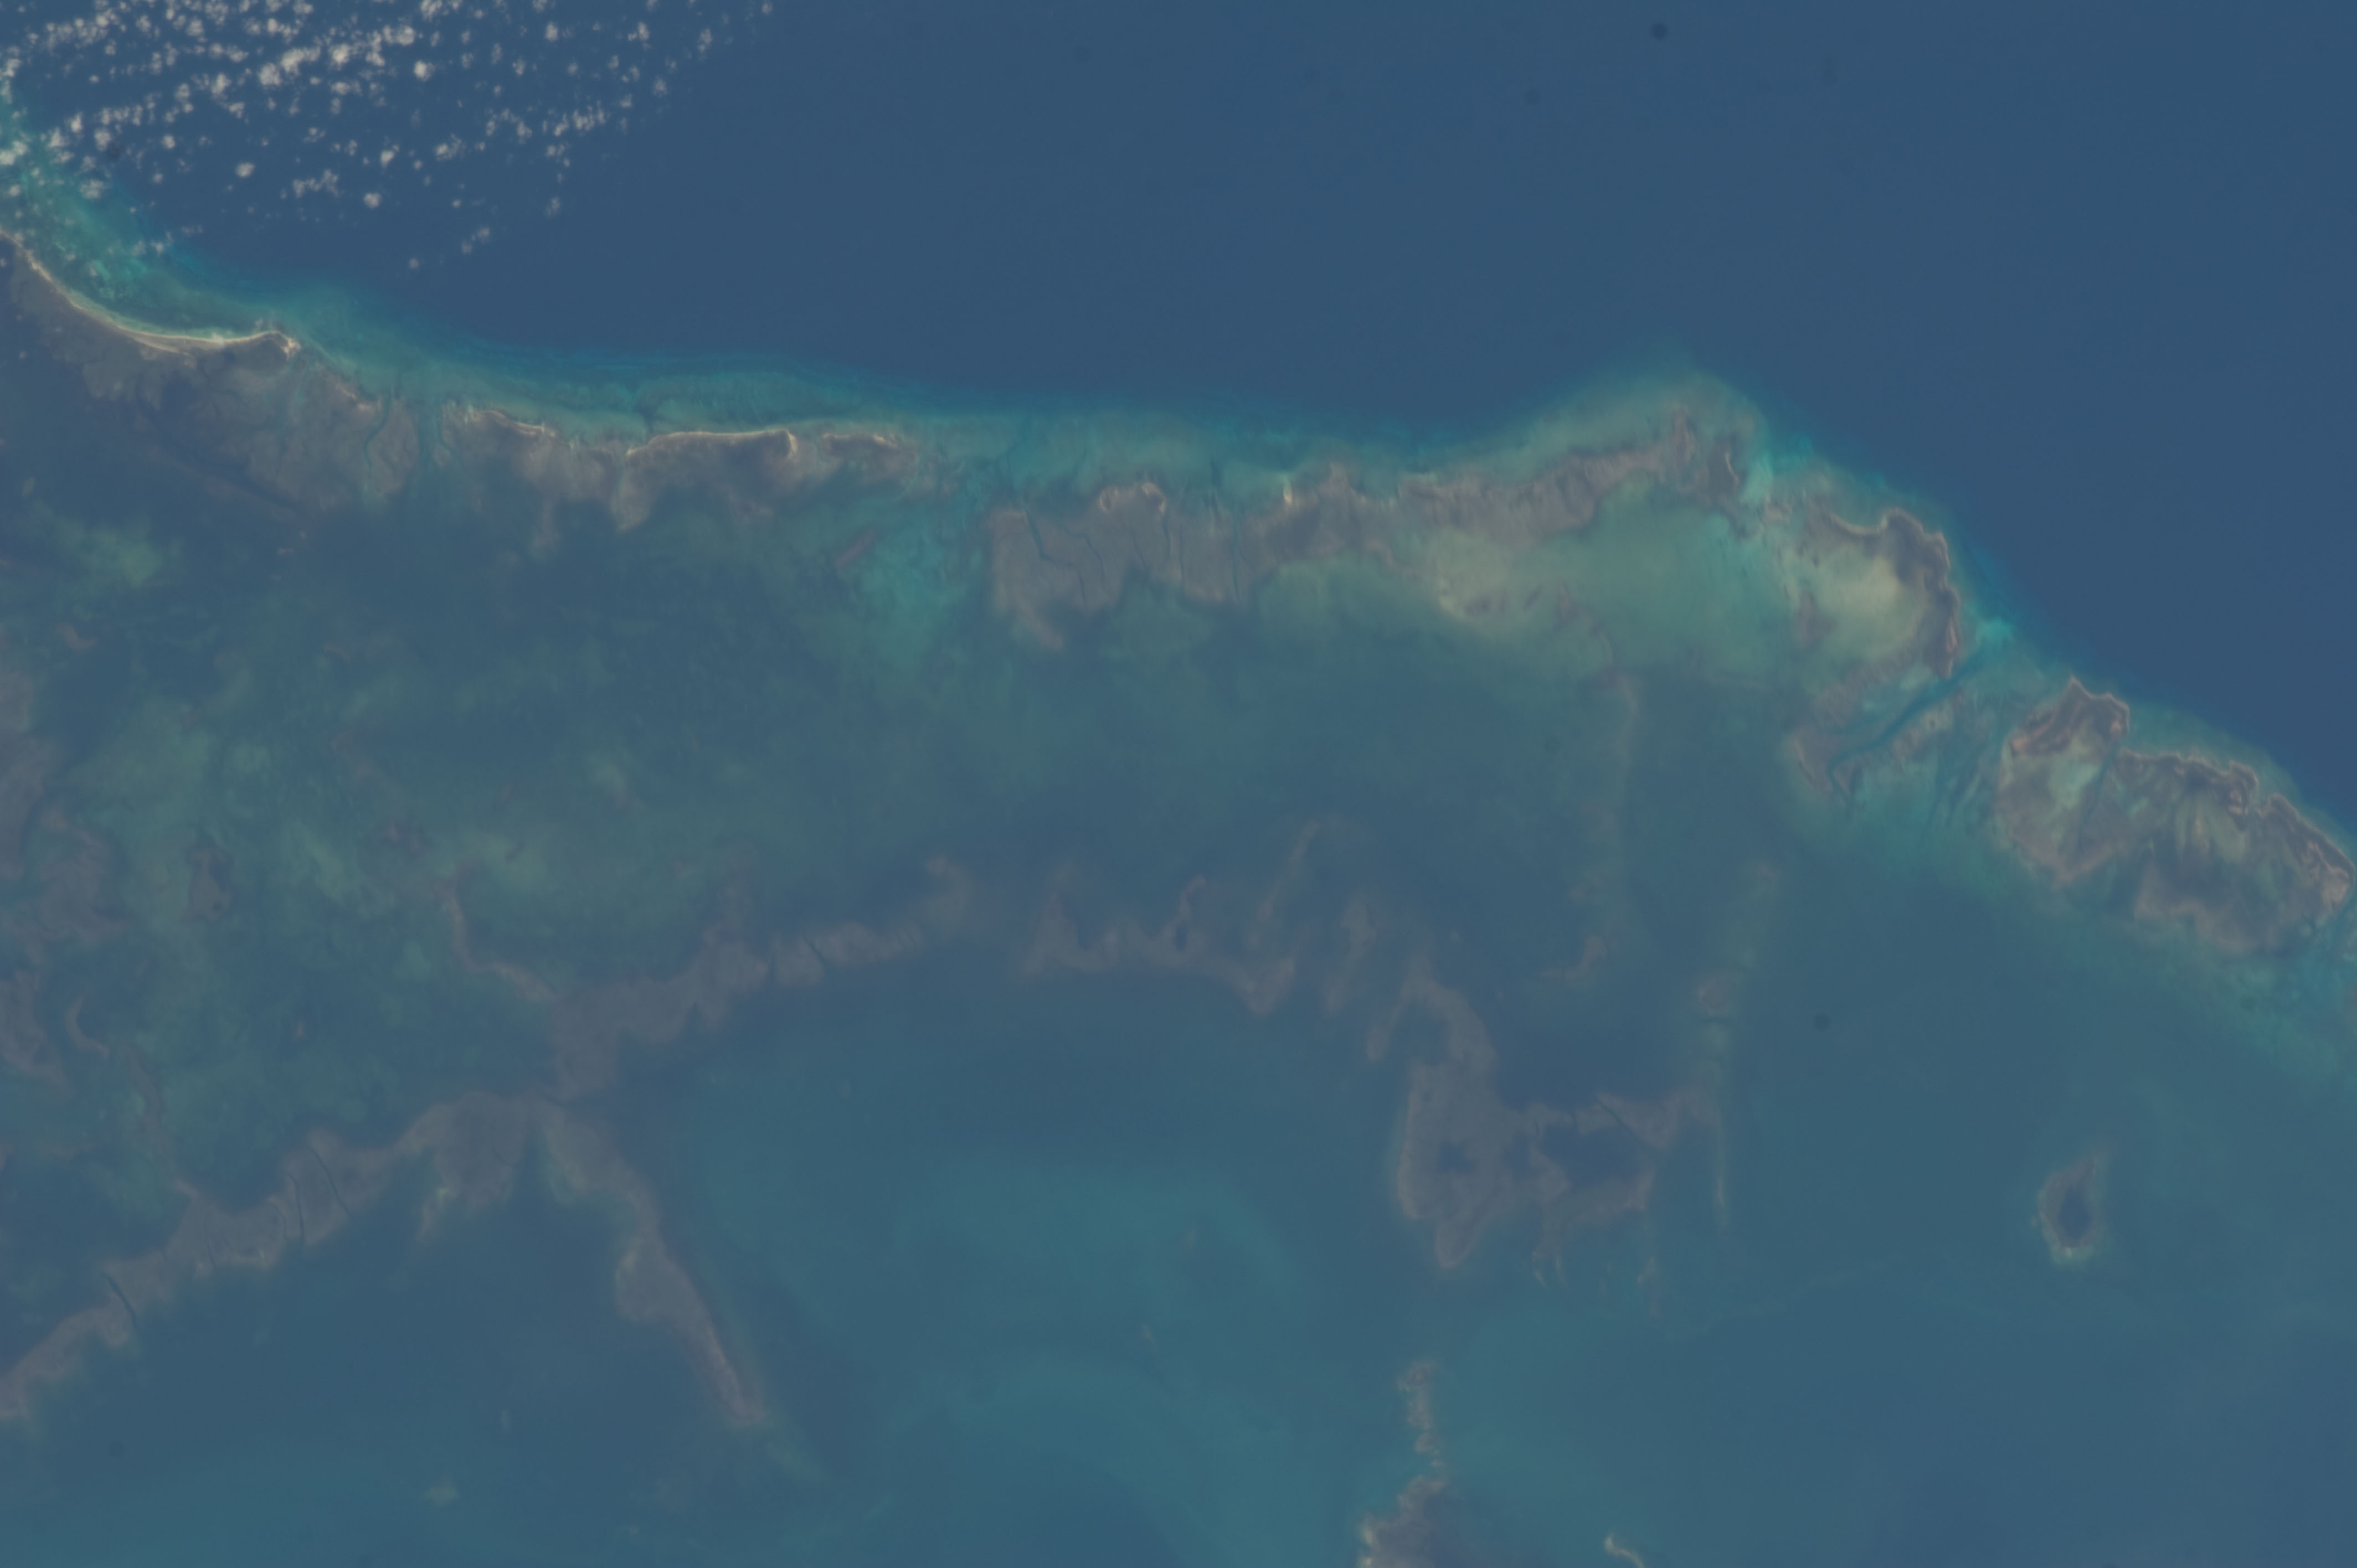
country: CUBA
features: LABARINTO DE LAS DOCE LEGUAS REEF, CARIBBEAN S., PUNTA MACHO CAY, ISLET
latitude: 20.7
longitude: -78.6
